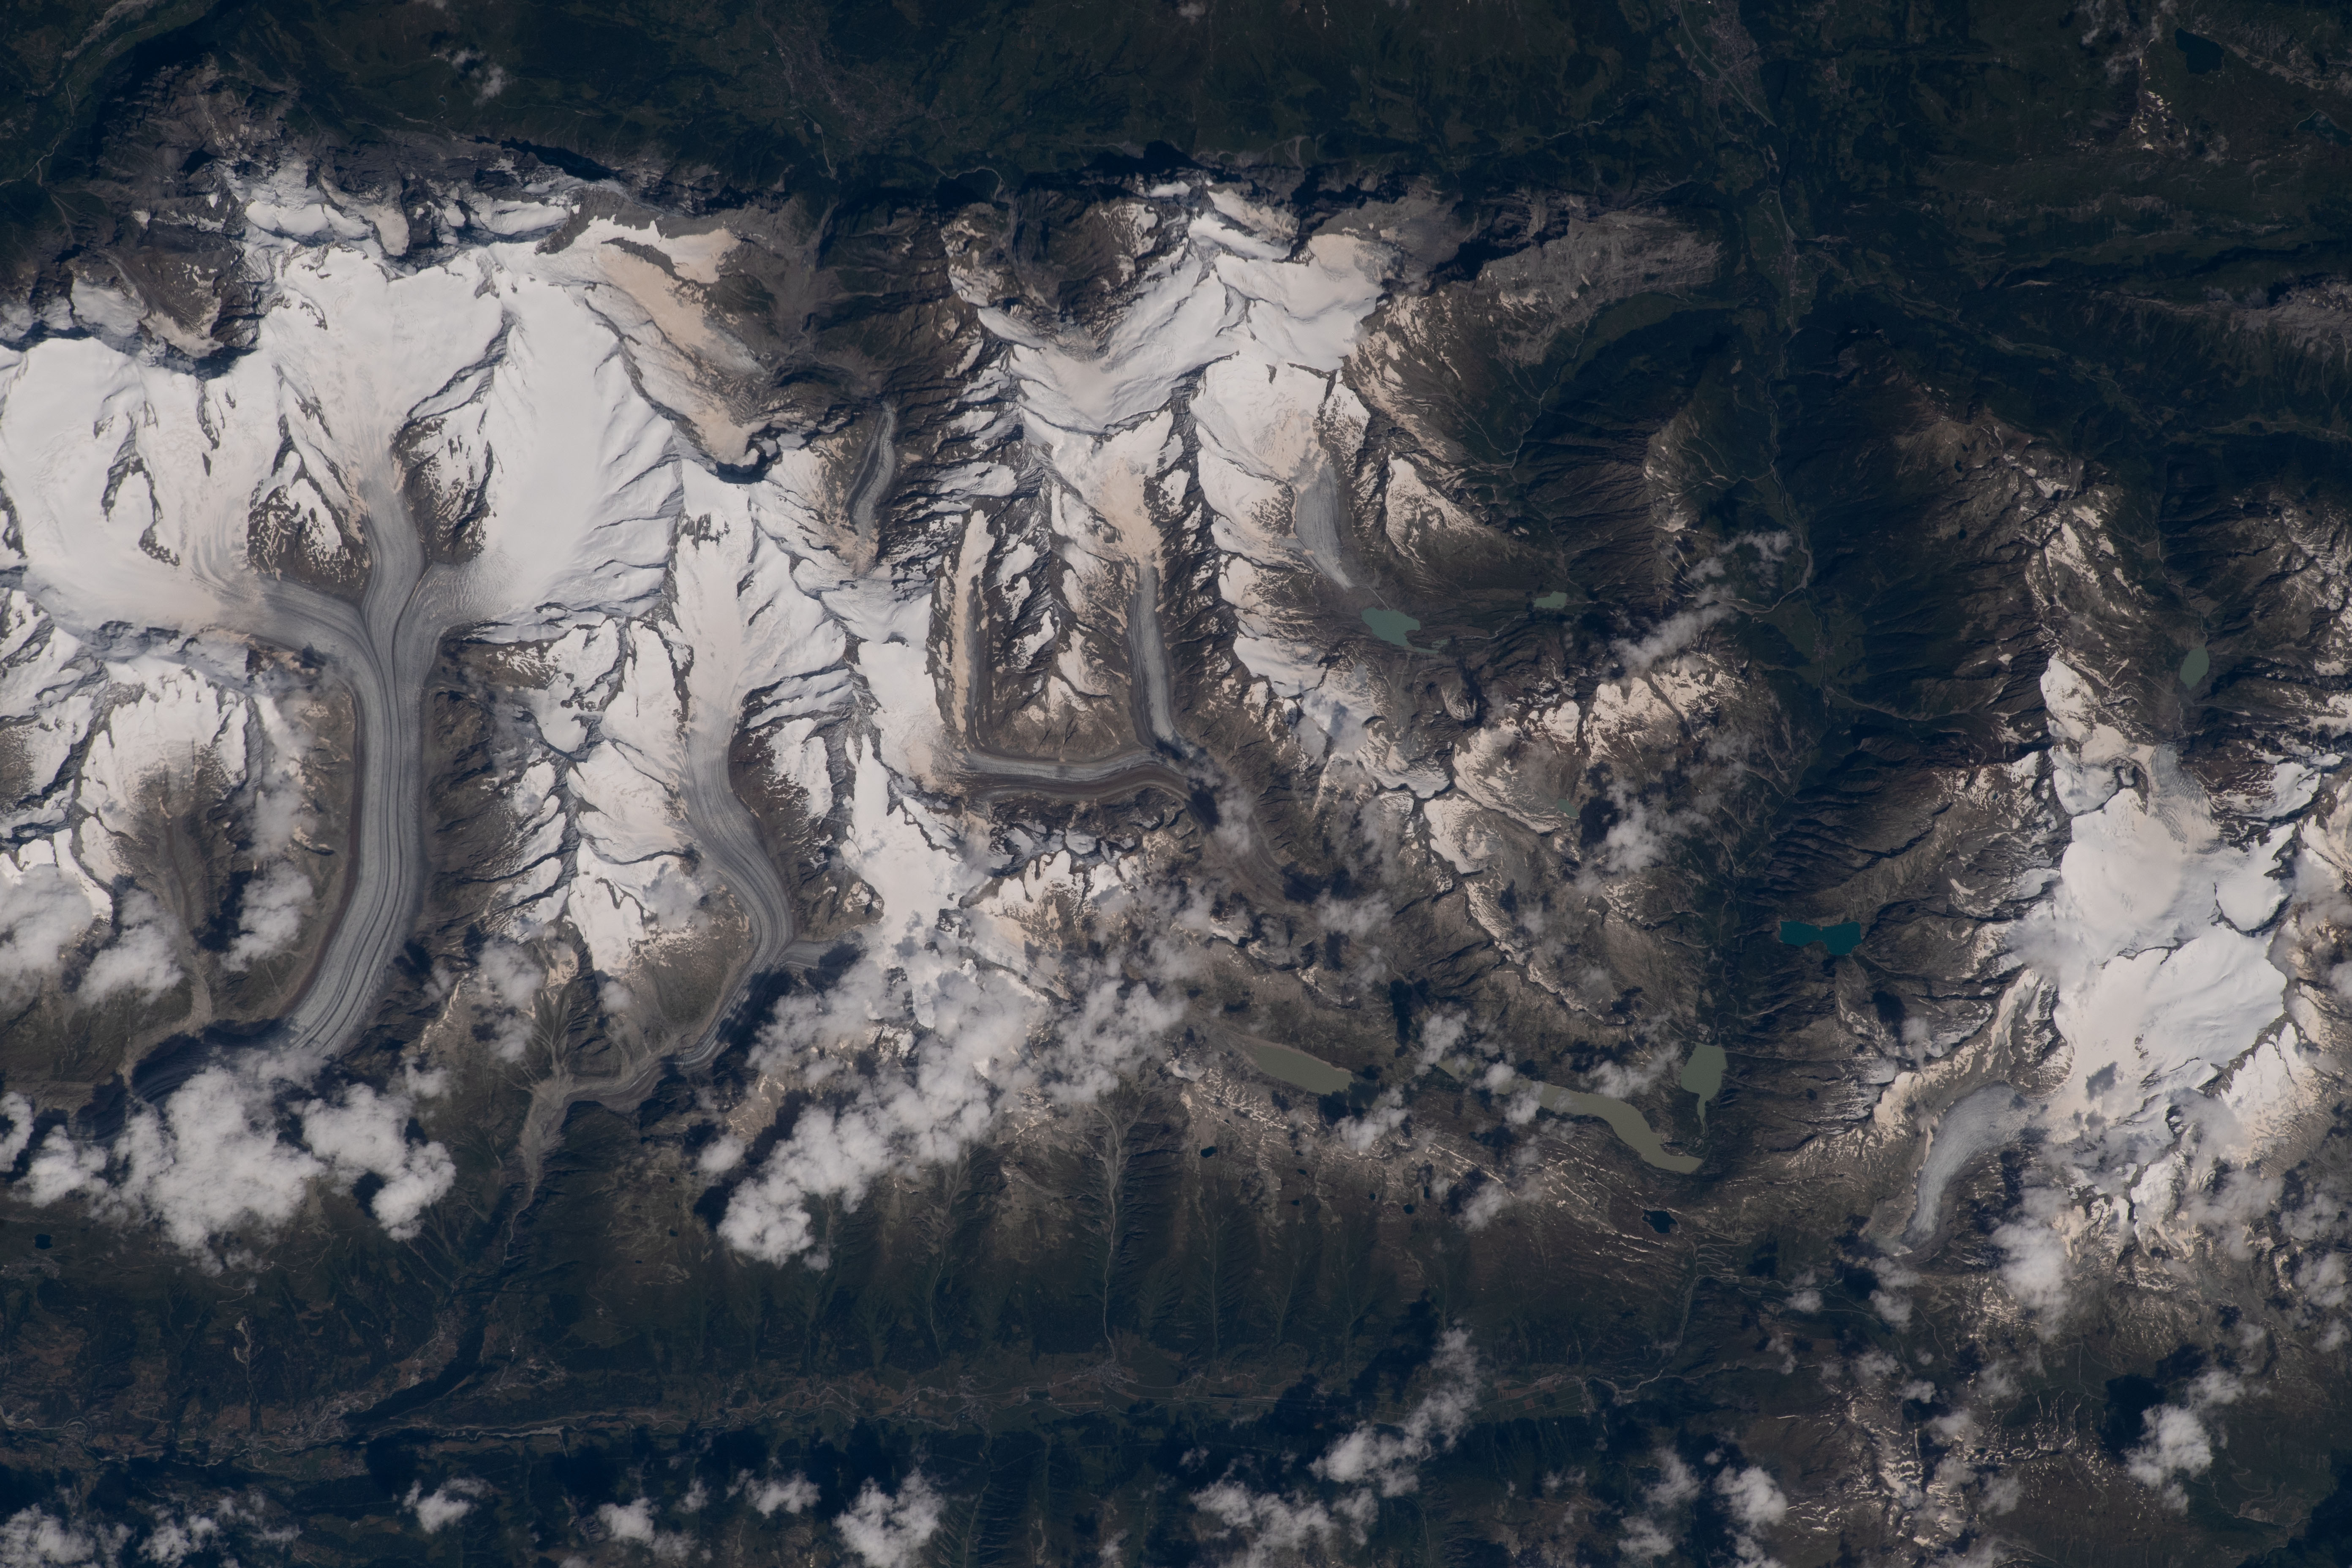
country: SWITZERLAND
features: BERNESE ALPS, ALETSCH GLACIER, FIESCHER GLACIER
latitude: 46.6
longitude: 8.2
